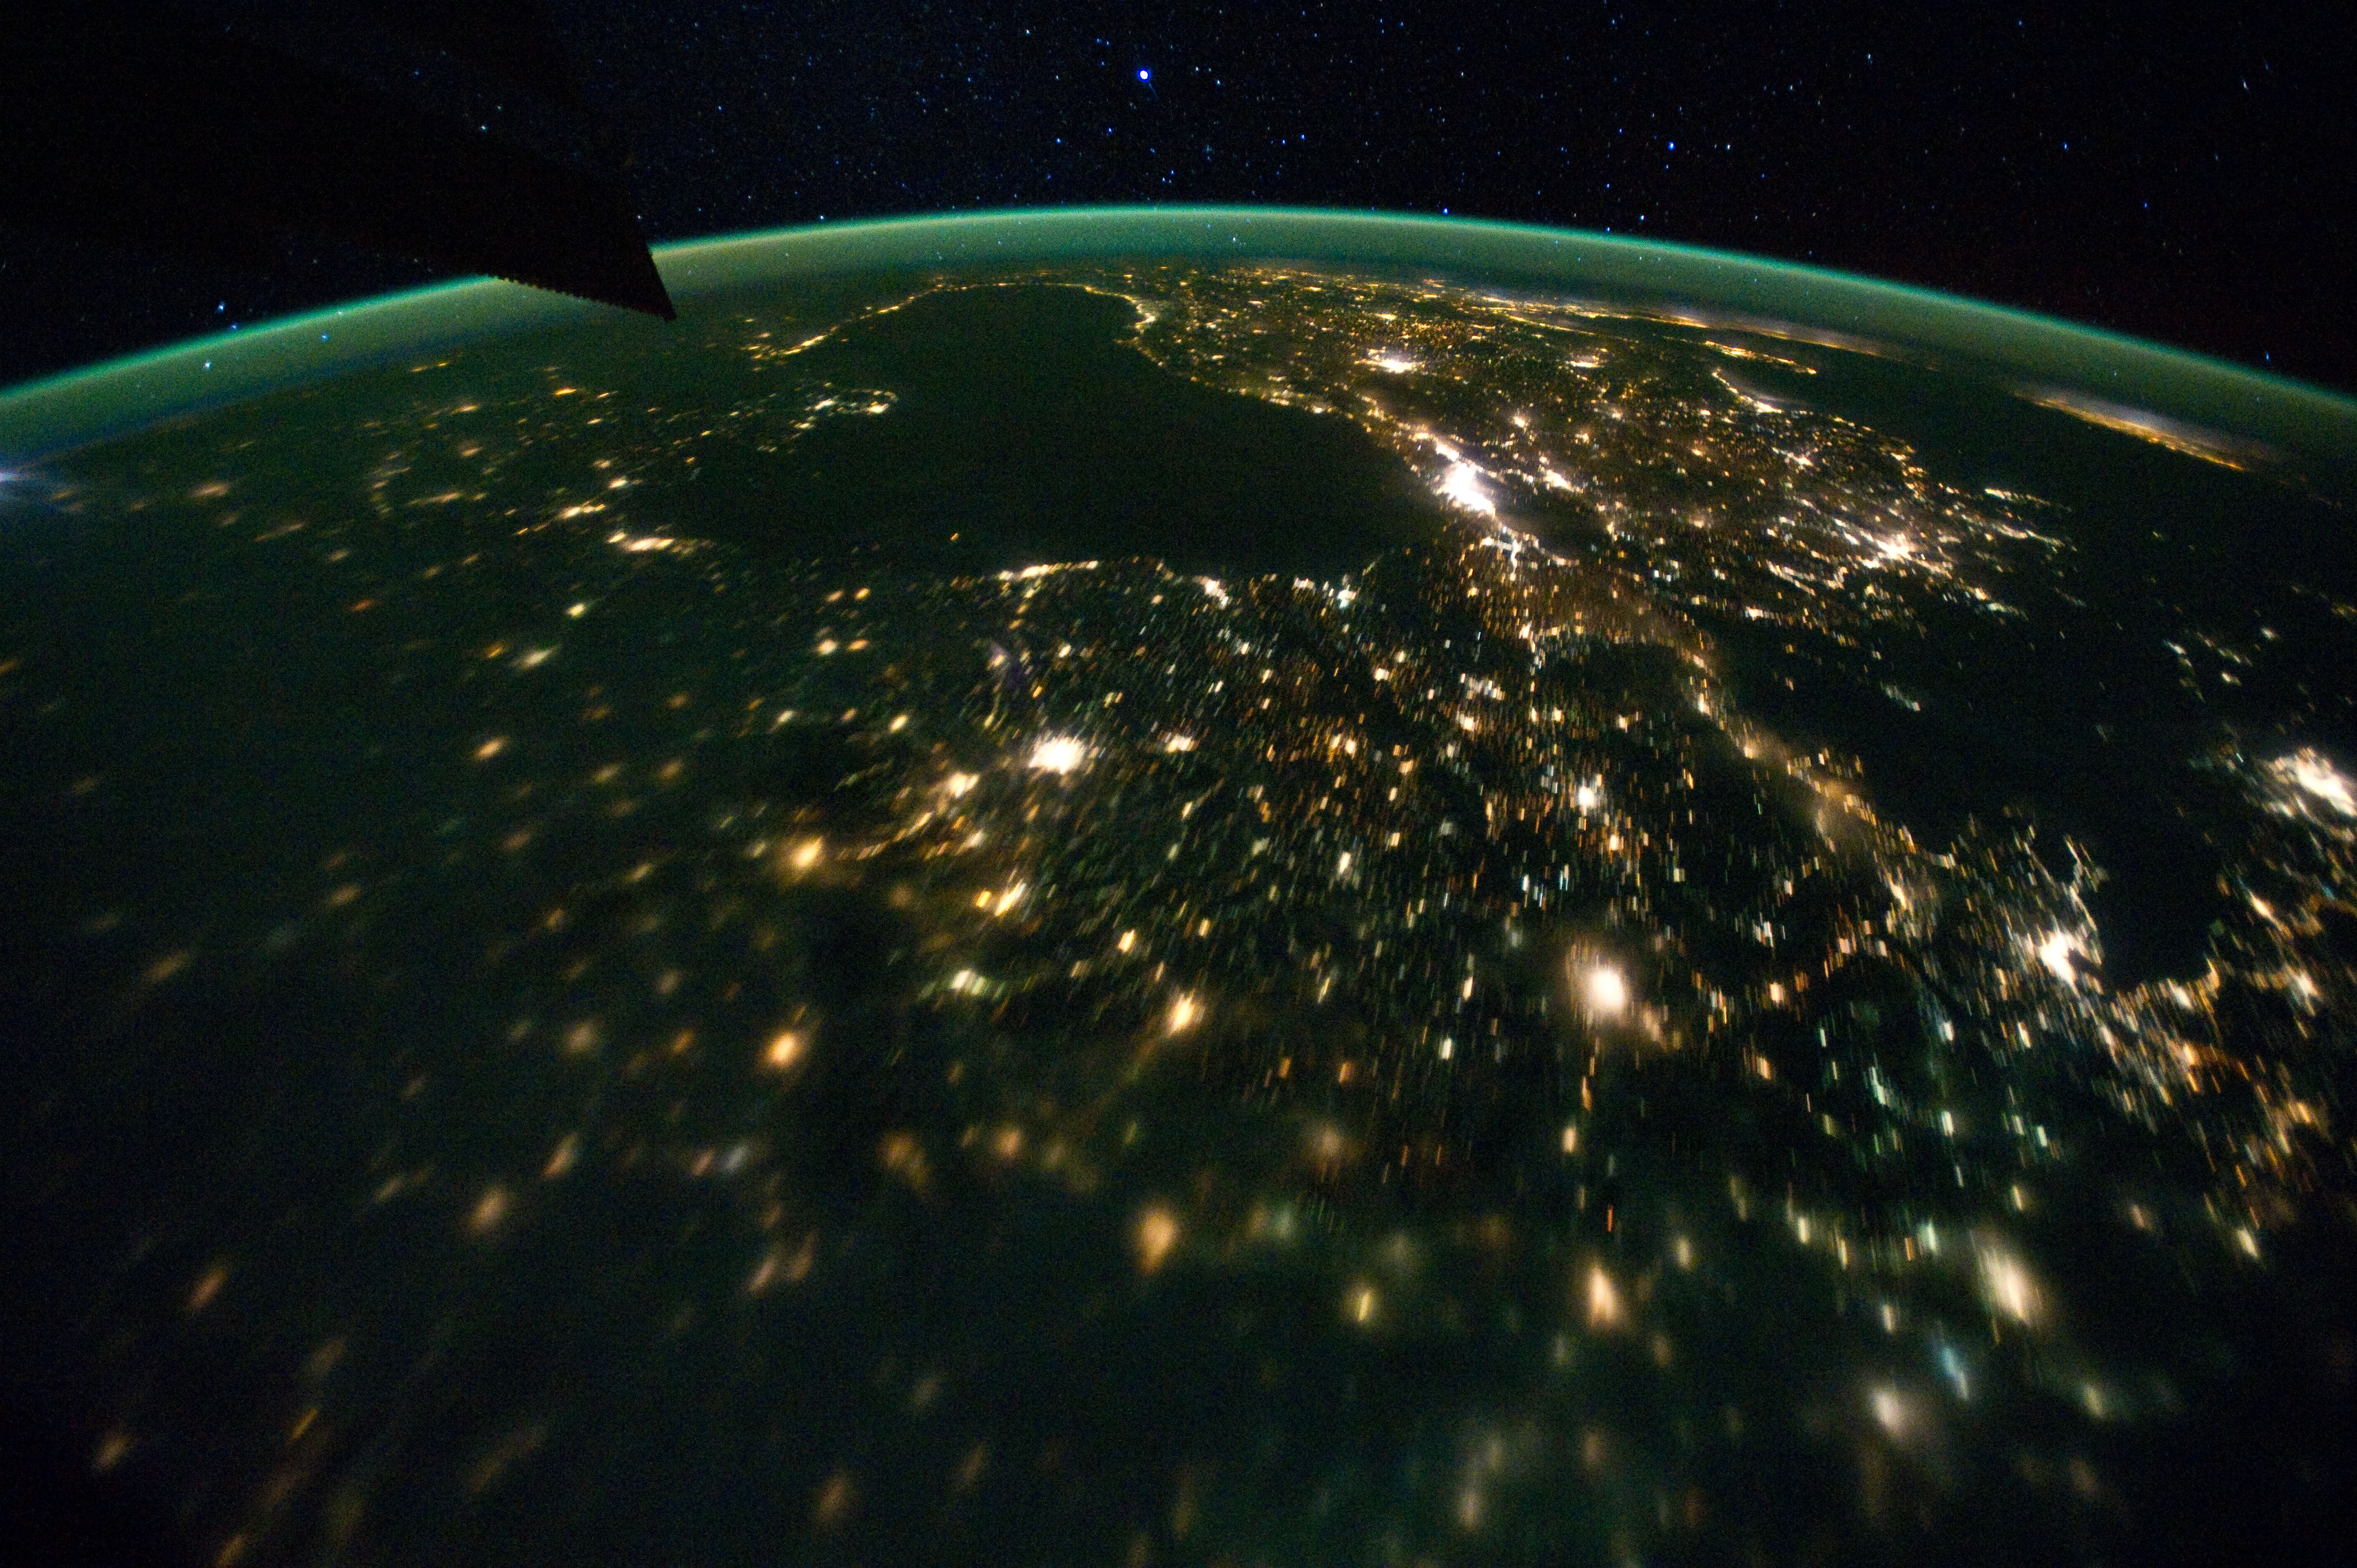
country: BULGARIA
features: PAN-SE EUROPE, TURKEY, BLACK SEA AT NIGHT
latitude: 43.5
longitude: 25.5
